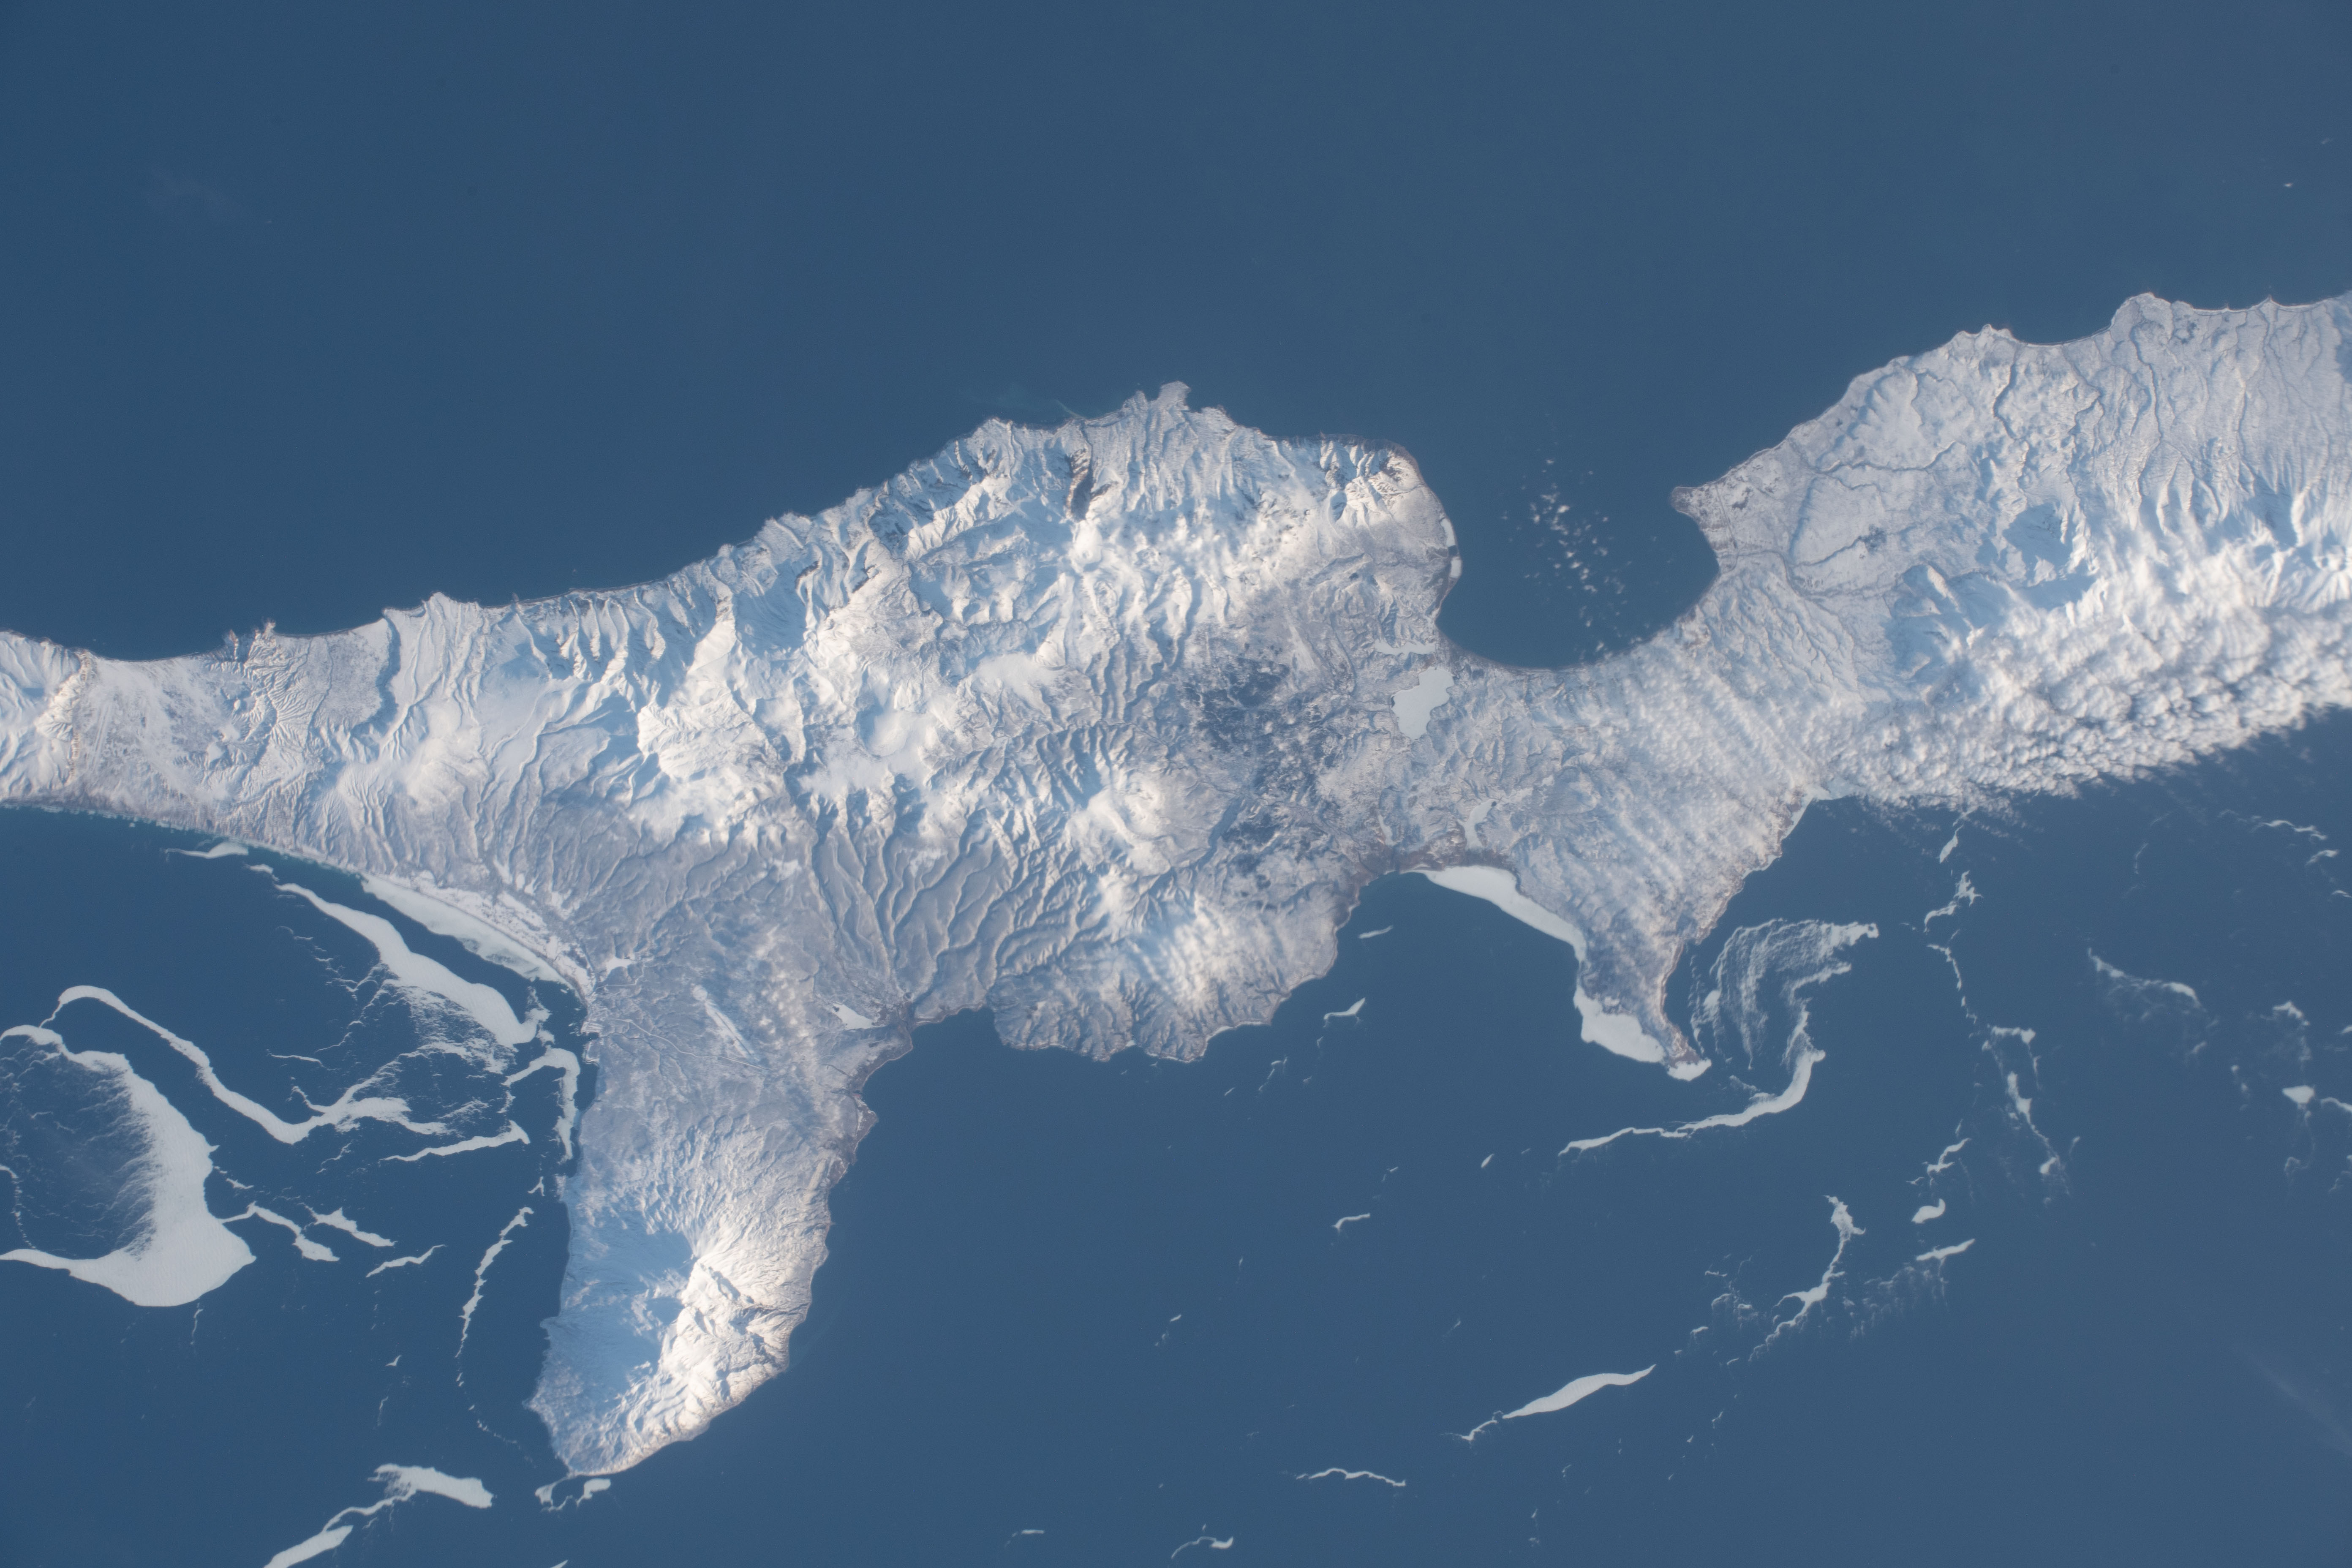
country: RUSSIAN FEDERATION
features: RUSSIAN FEDERATION", "PACIFIC OCEAN, FRIZ BAY, ITURUP ISLAND, PROSTOY BAY
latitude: 45.1
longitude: 147.8
